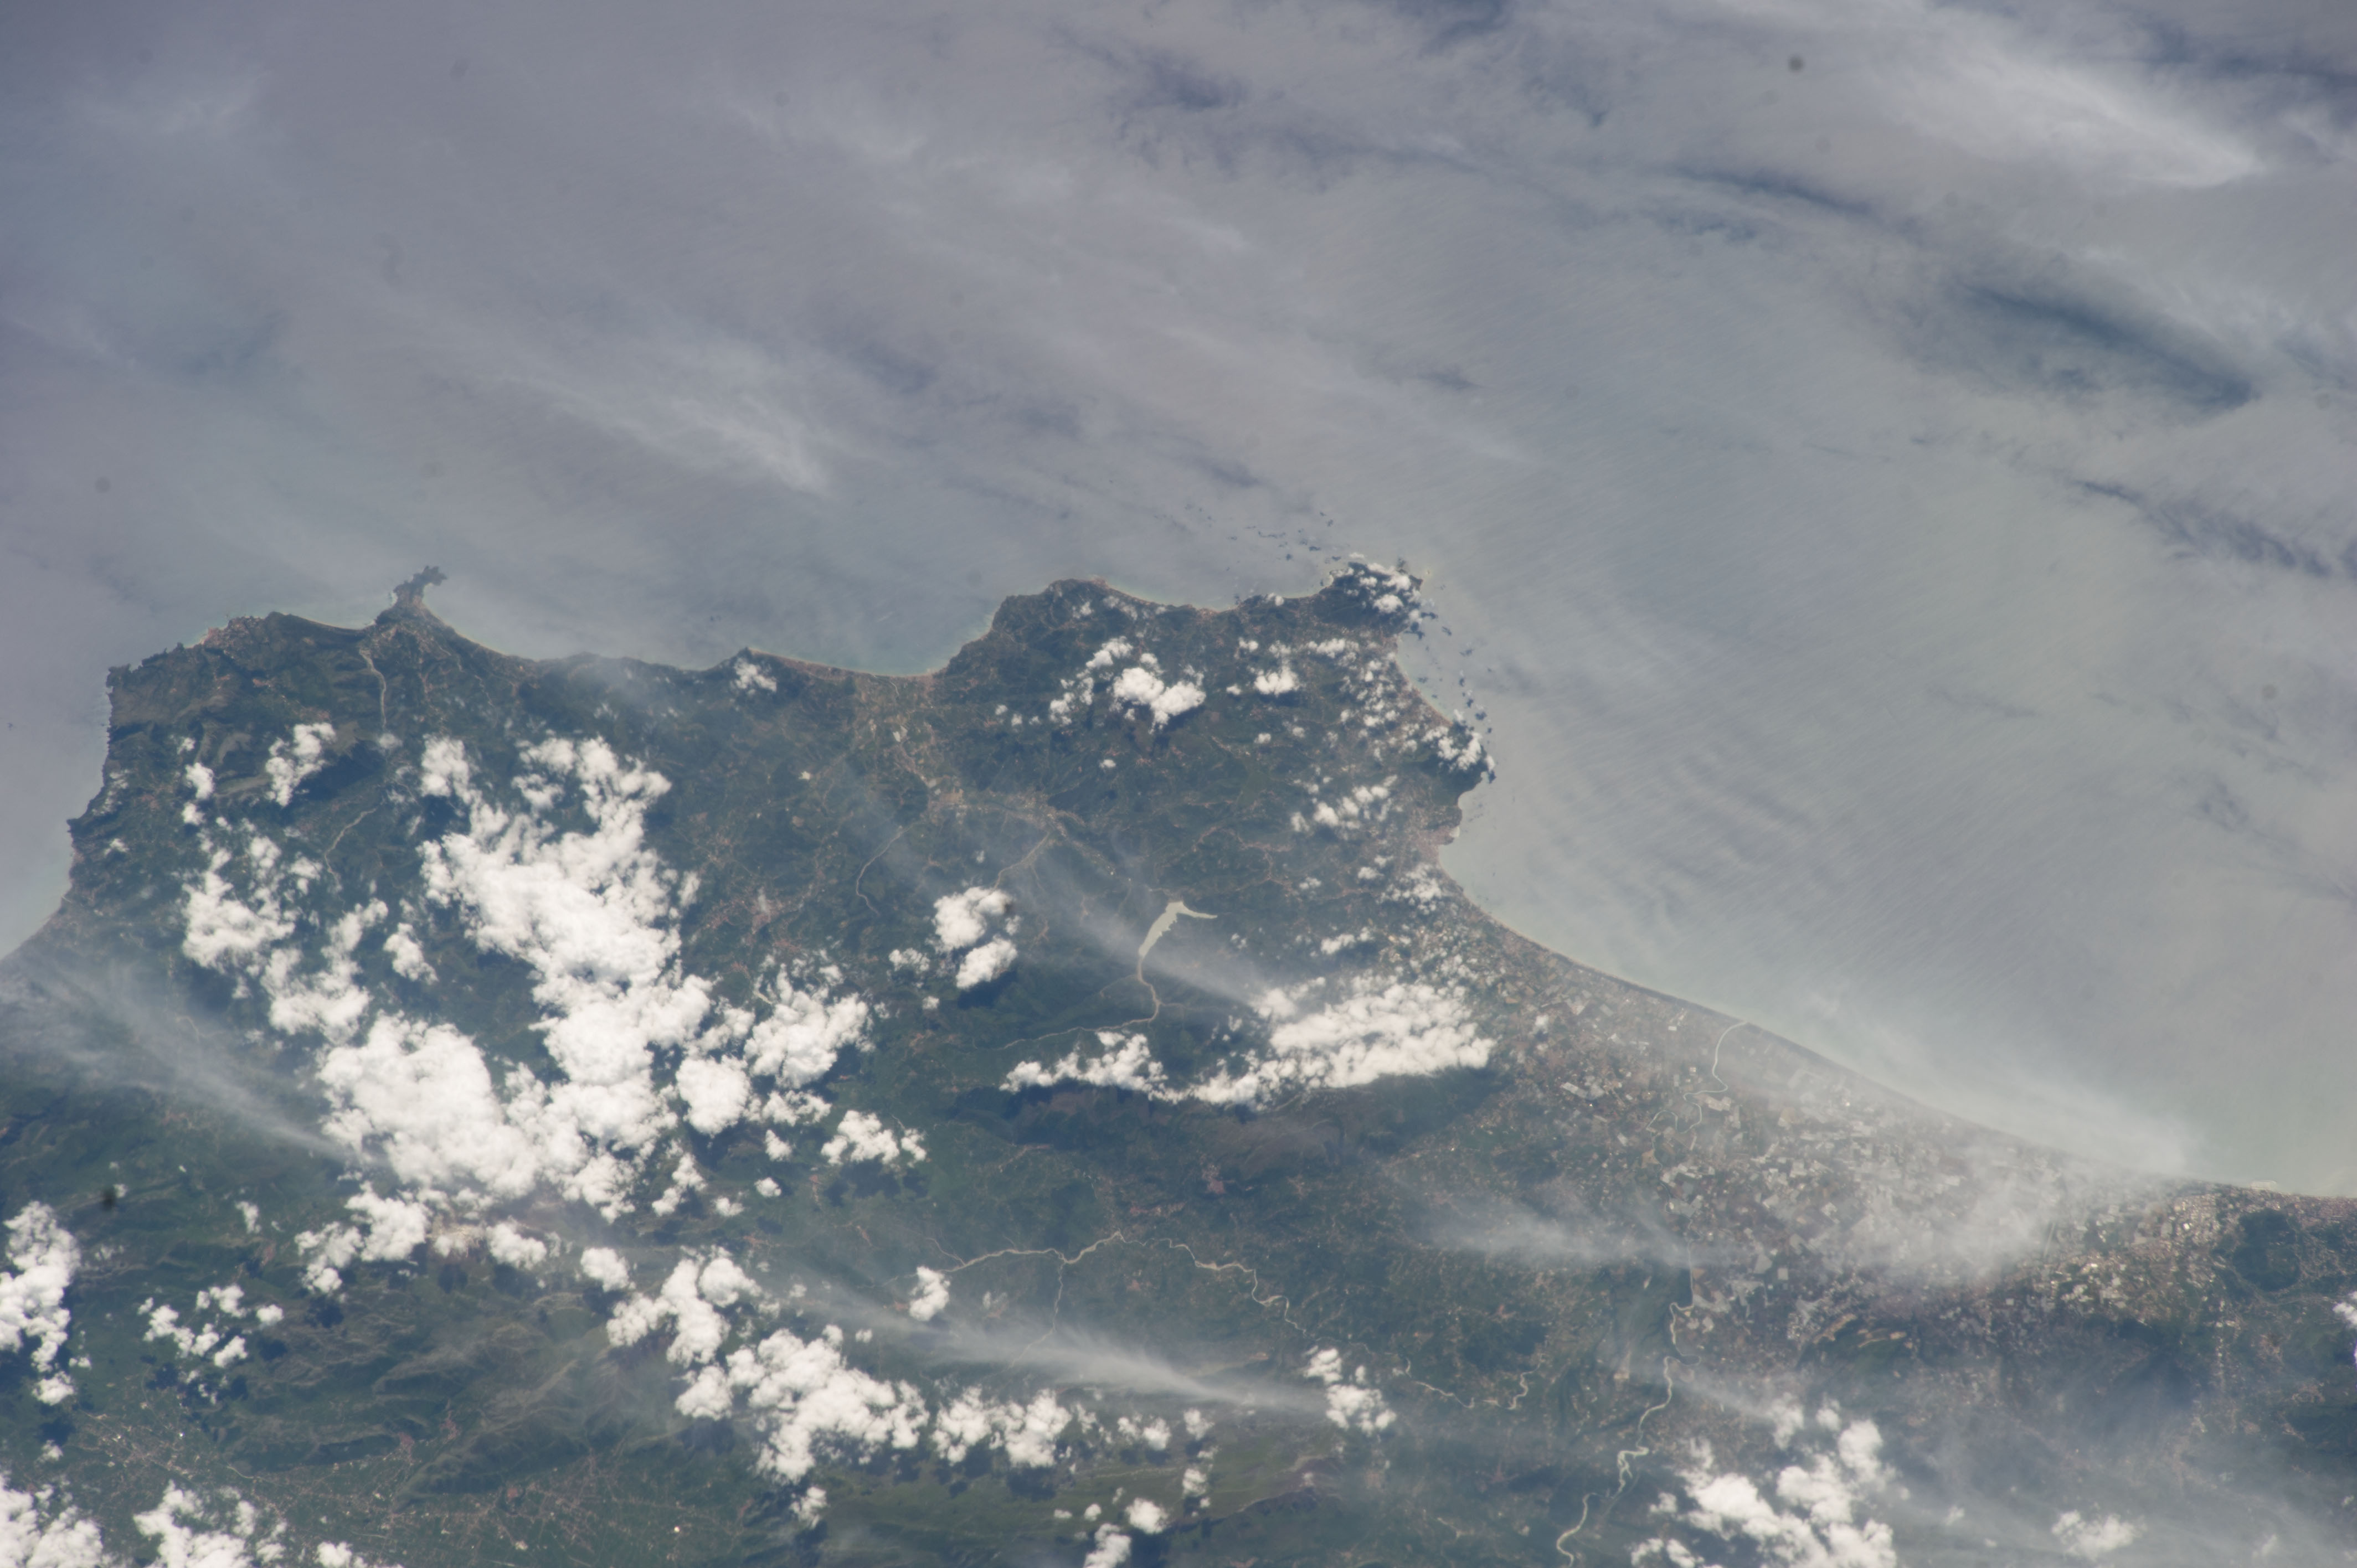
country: ITALY
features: STELLA CILENTO, SPIAGGIA GRANDE DI ACCIAROLI COAST, POLLICA
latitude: 40.2
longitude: 15.1
